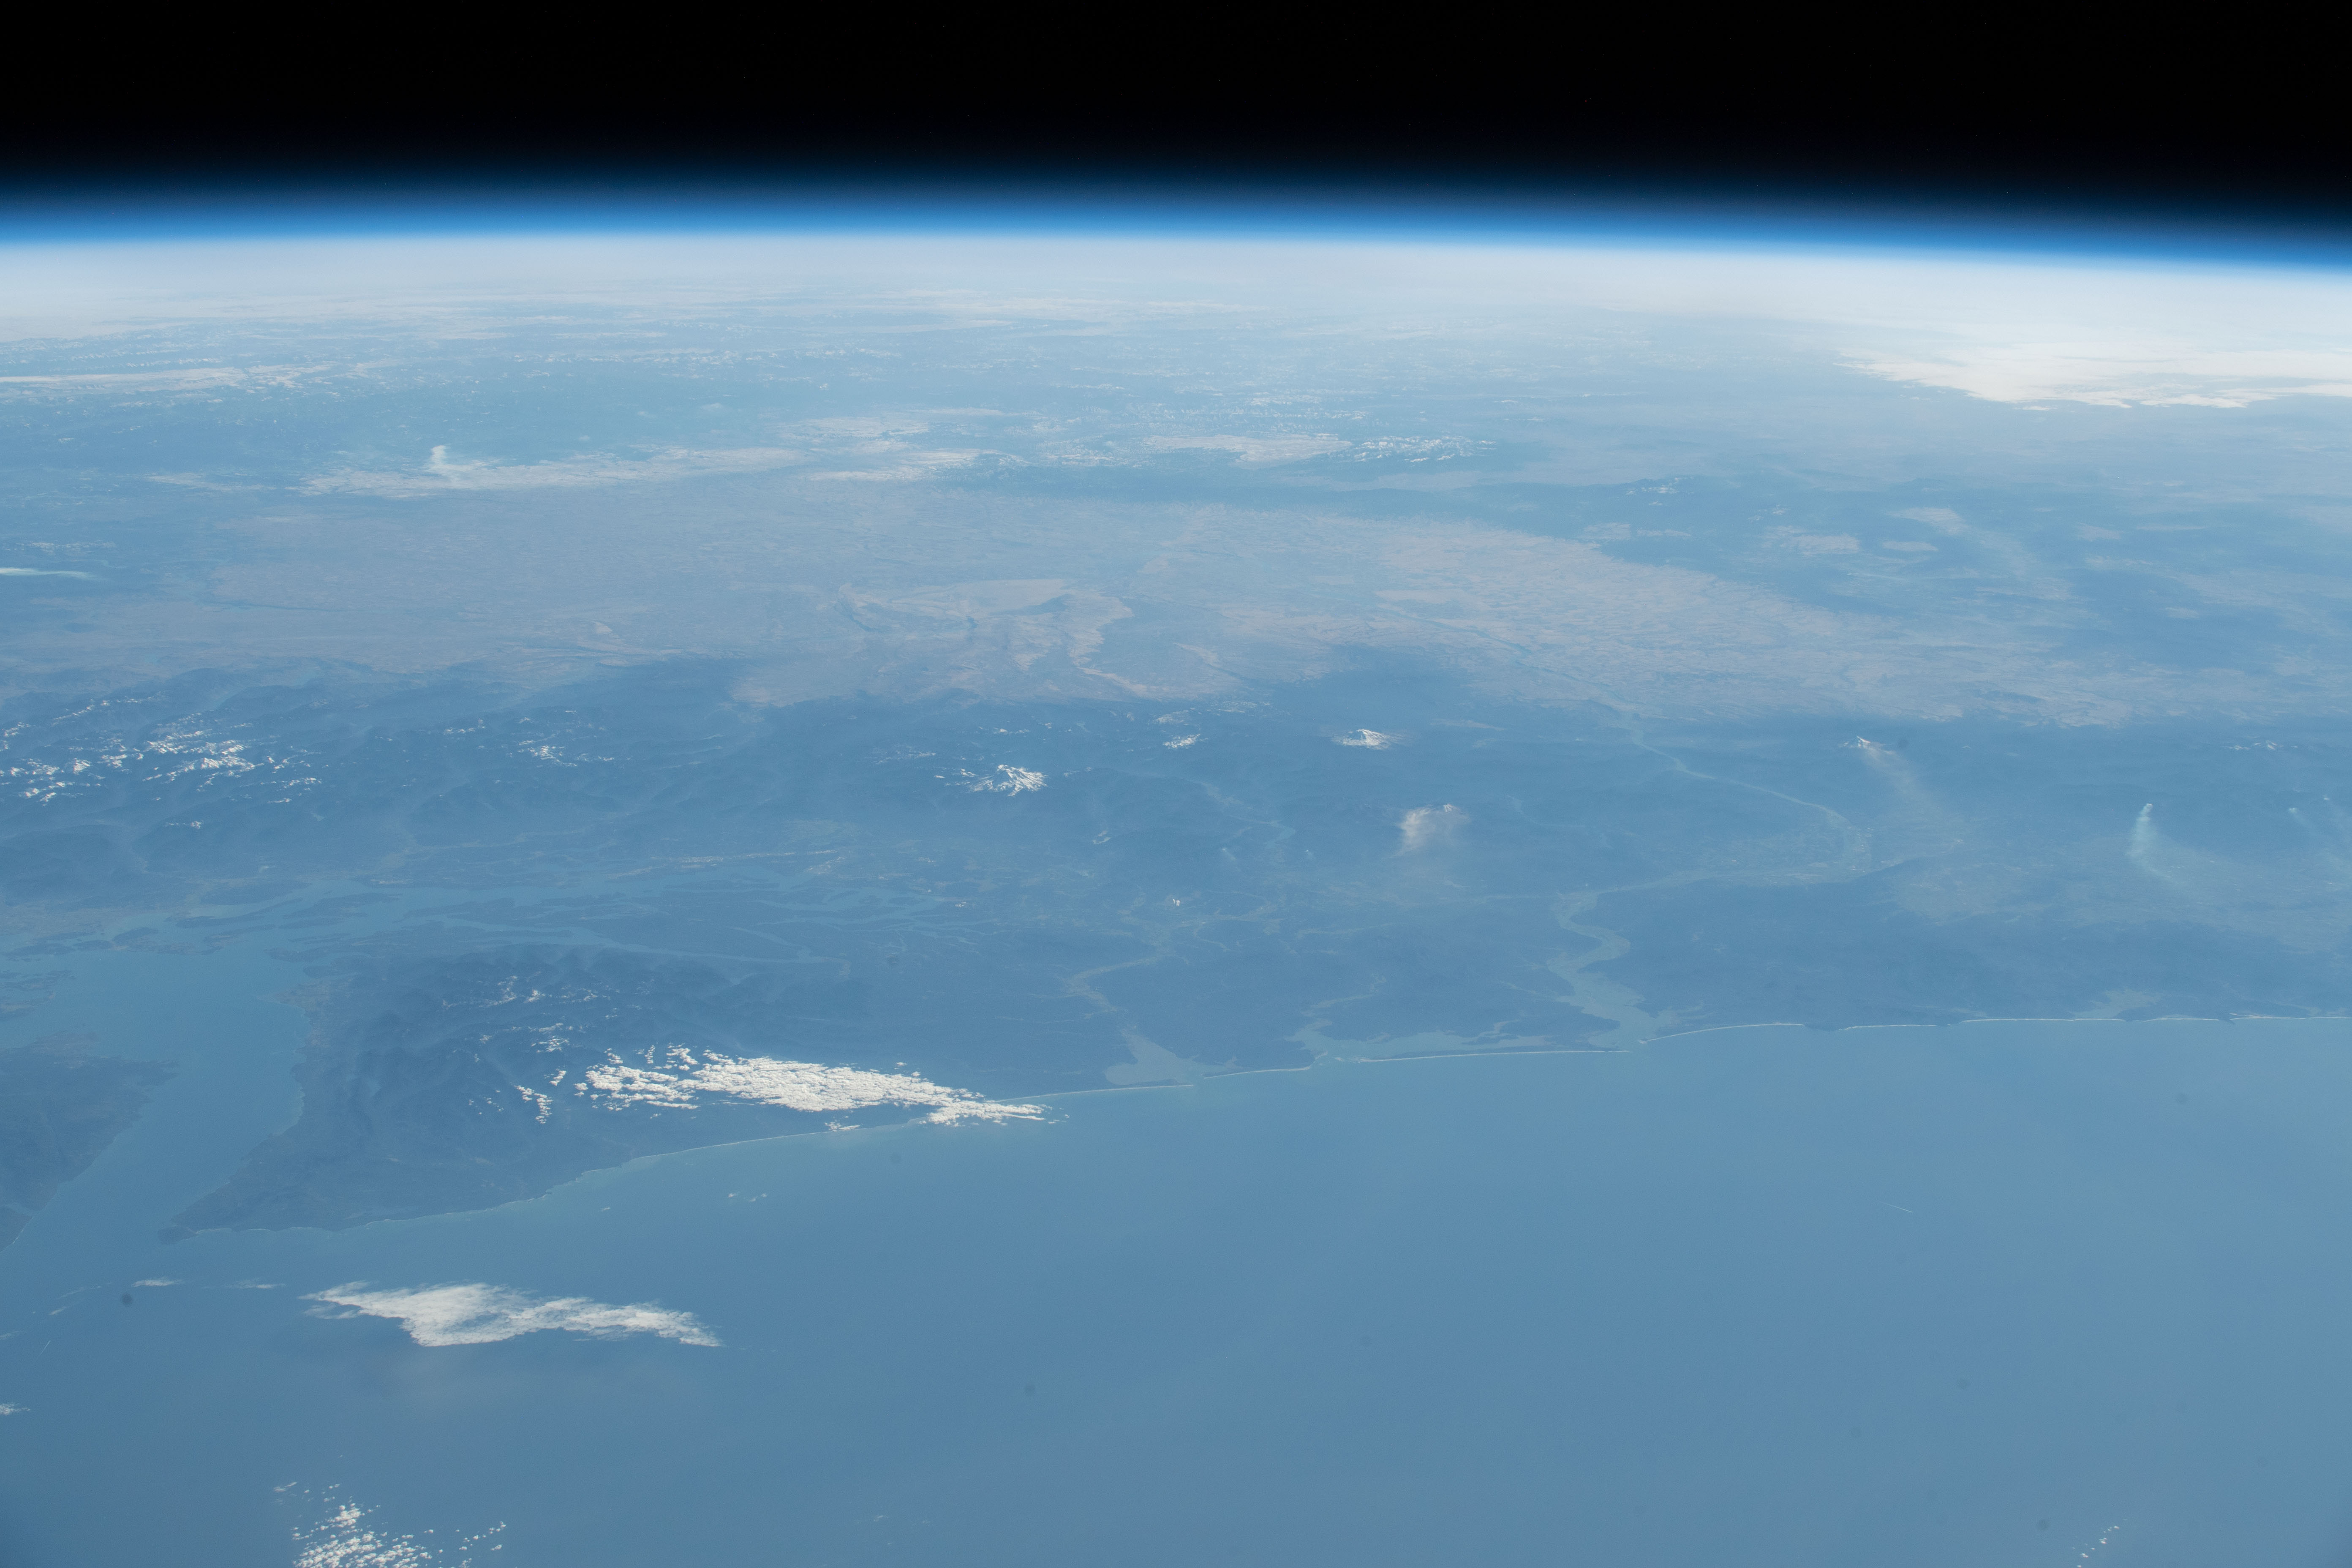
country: USA-WASHINGTON
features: UMPQUA NATIONAL FOREST, SNOQUALMIE NATIONAL FOREST, MOUNT ADAMS, MOUNT RAINIER, STRAIT OF JUAN DE FUCA, SALISH SEA
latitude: 46.5
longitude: -121.5
